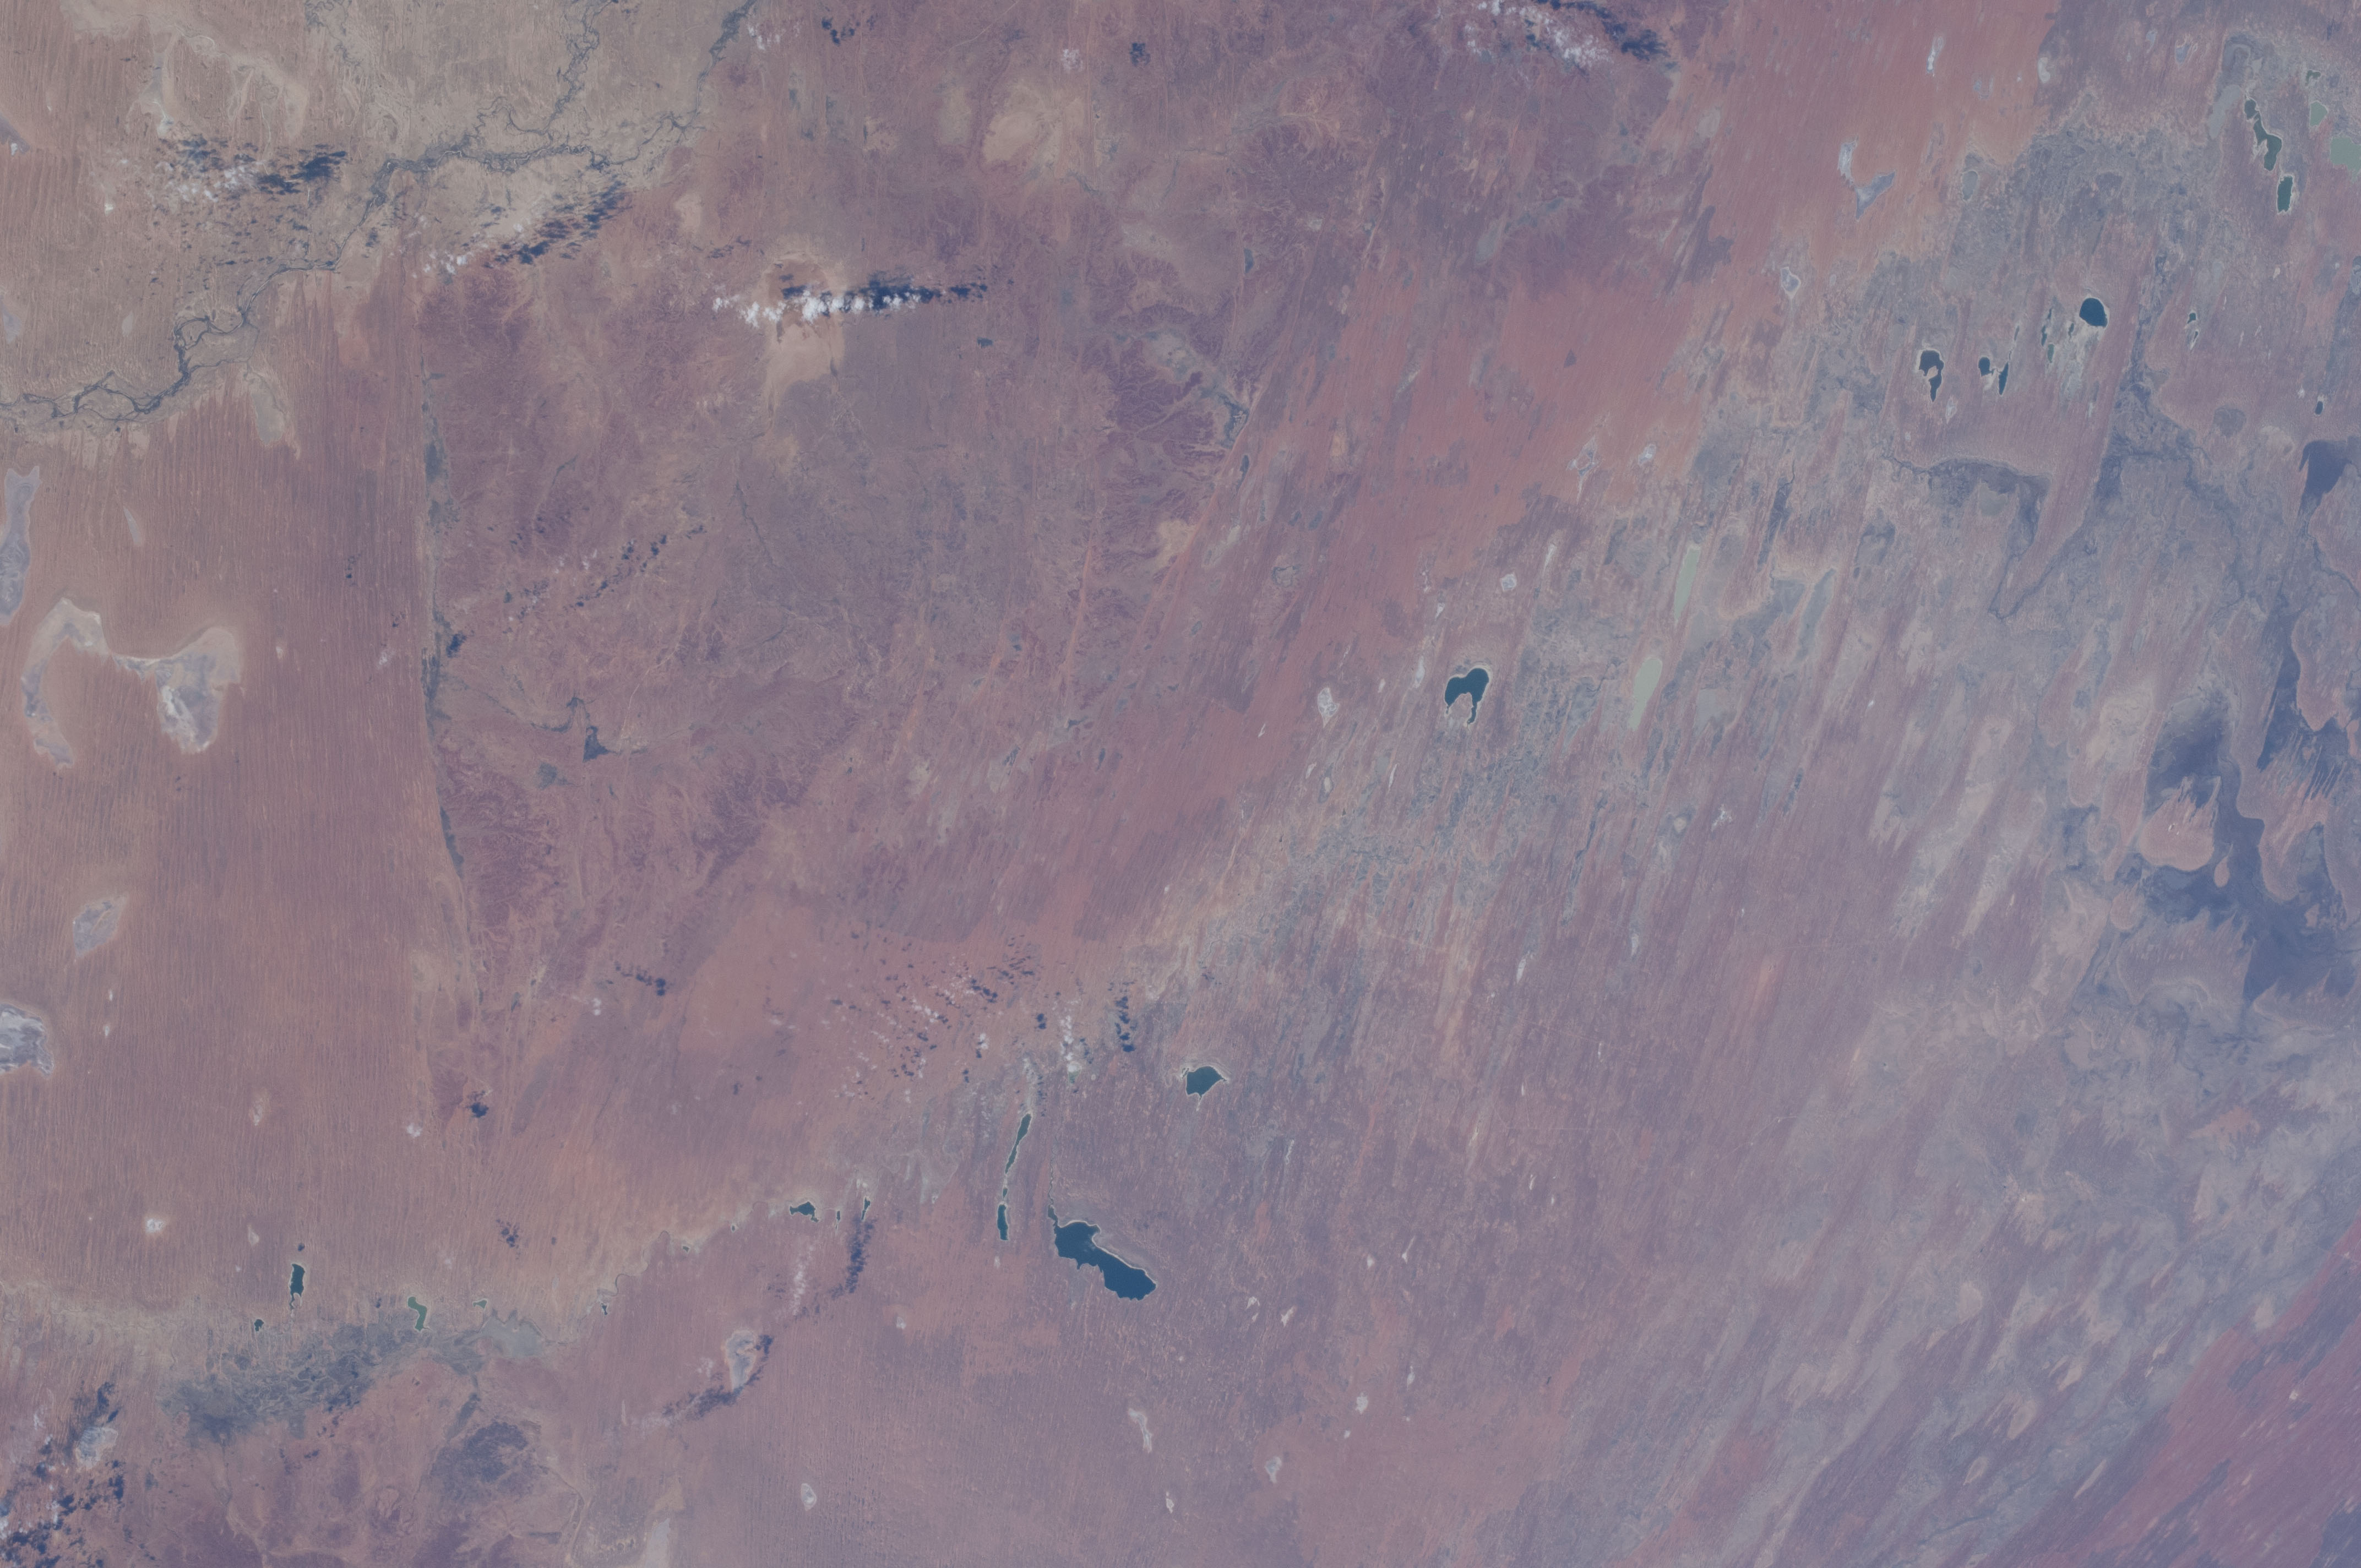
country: AUSTRALIA-SA
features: STURT STONY DES., COOPER CR., WARBURTON CR., LAKE HOPE, DUNES, DRY LAKES
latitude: -28.0
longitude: 139.0
